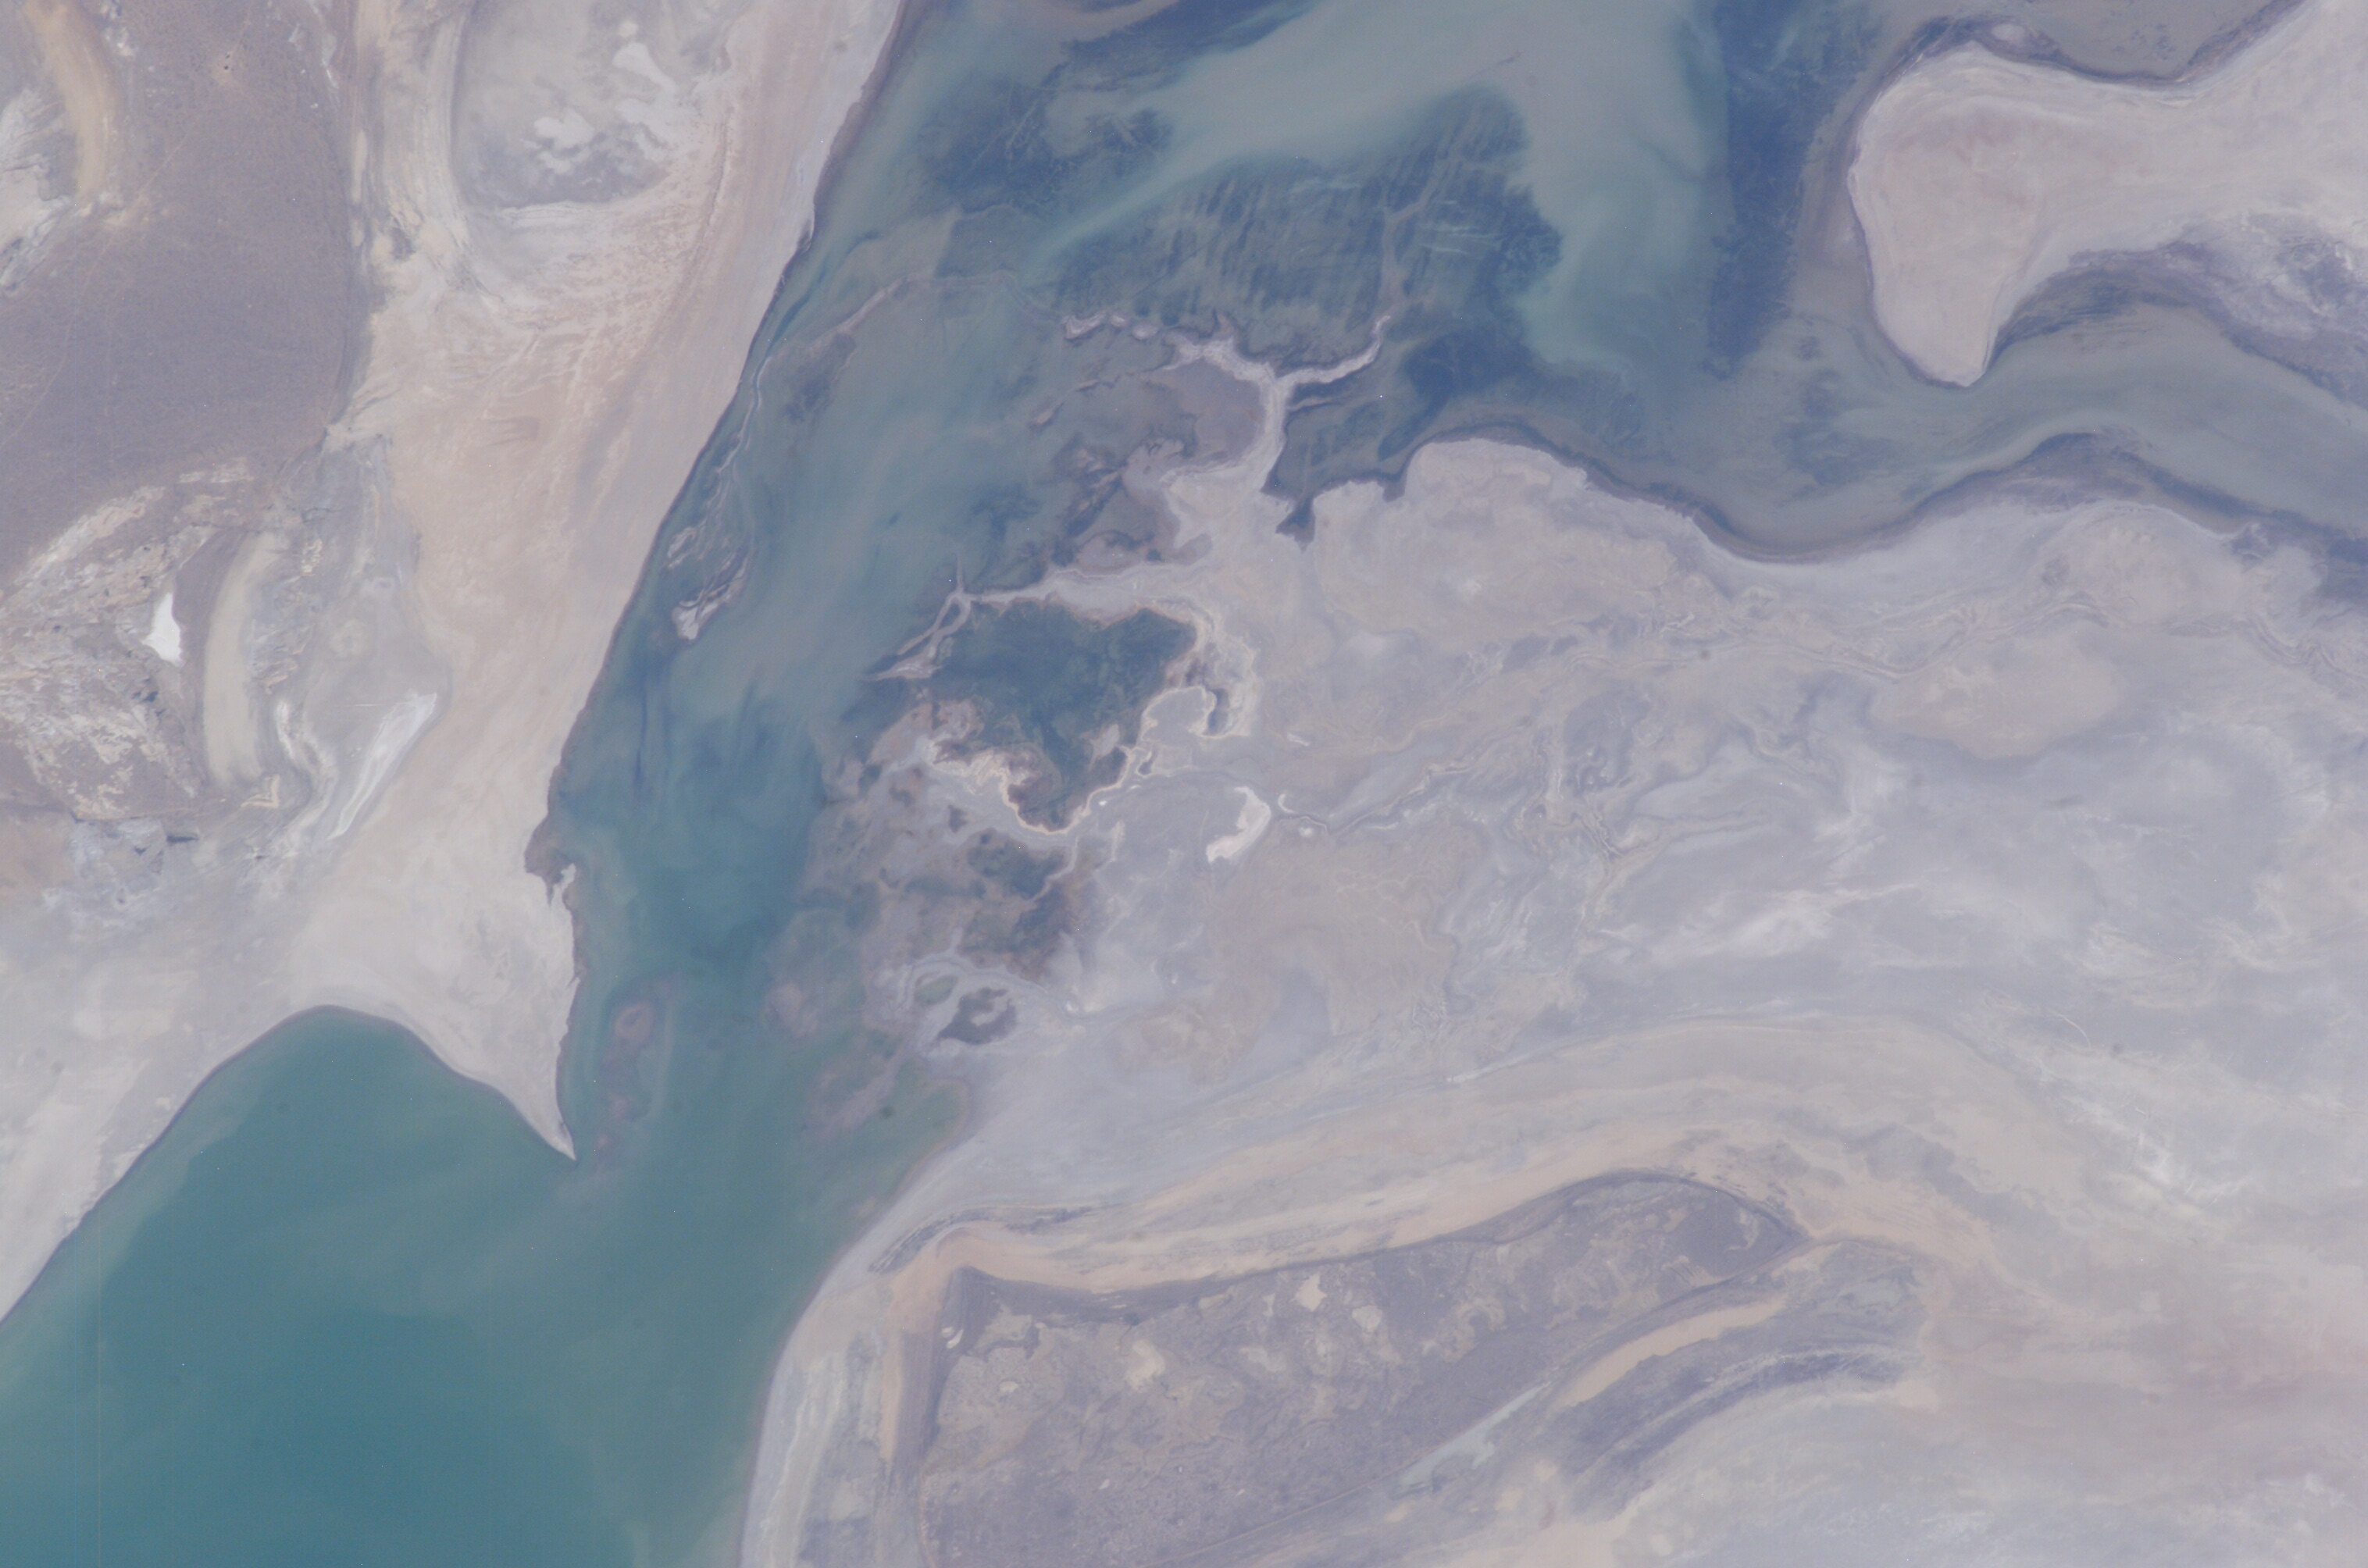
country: KAZAKHSTAN
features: ARAL SEA, NORTHERN SEA BED
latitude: 46.0
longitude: 59.5
